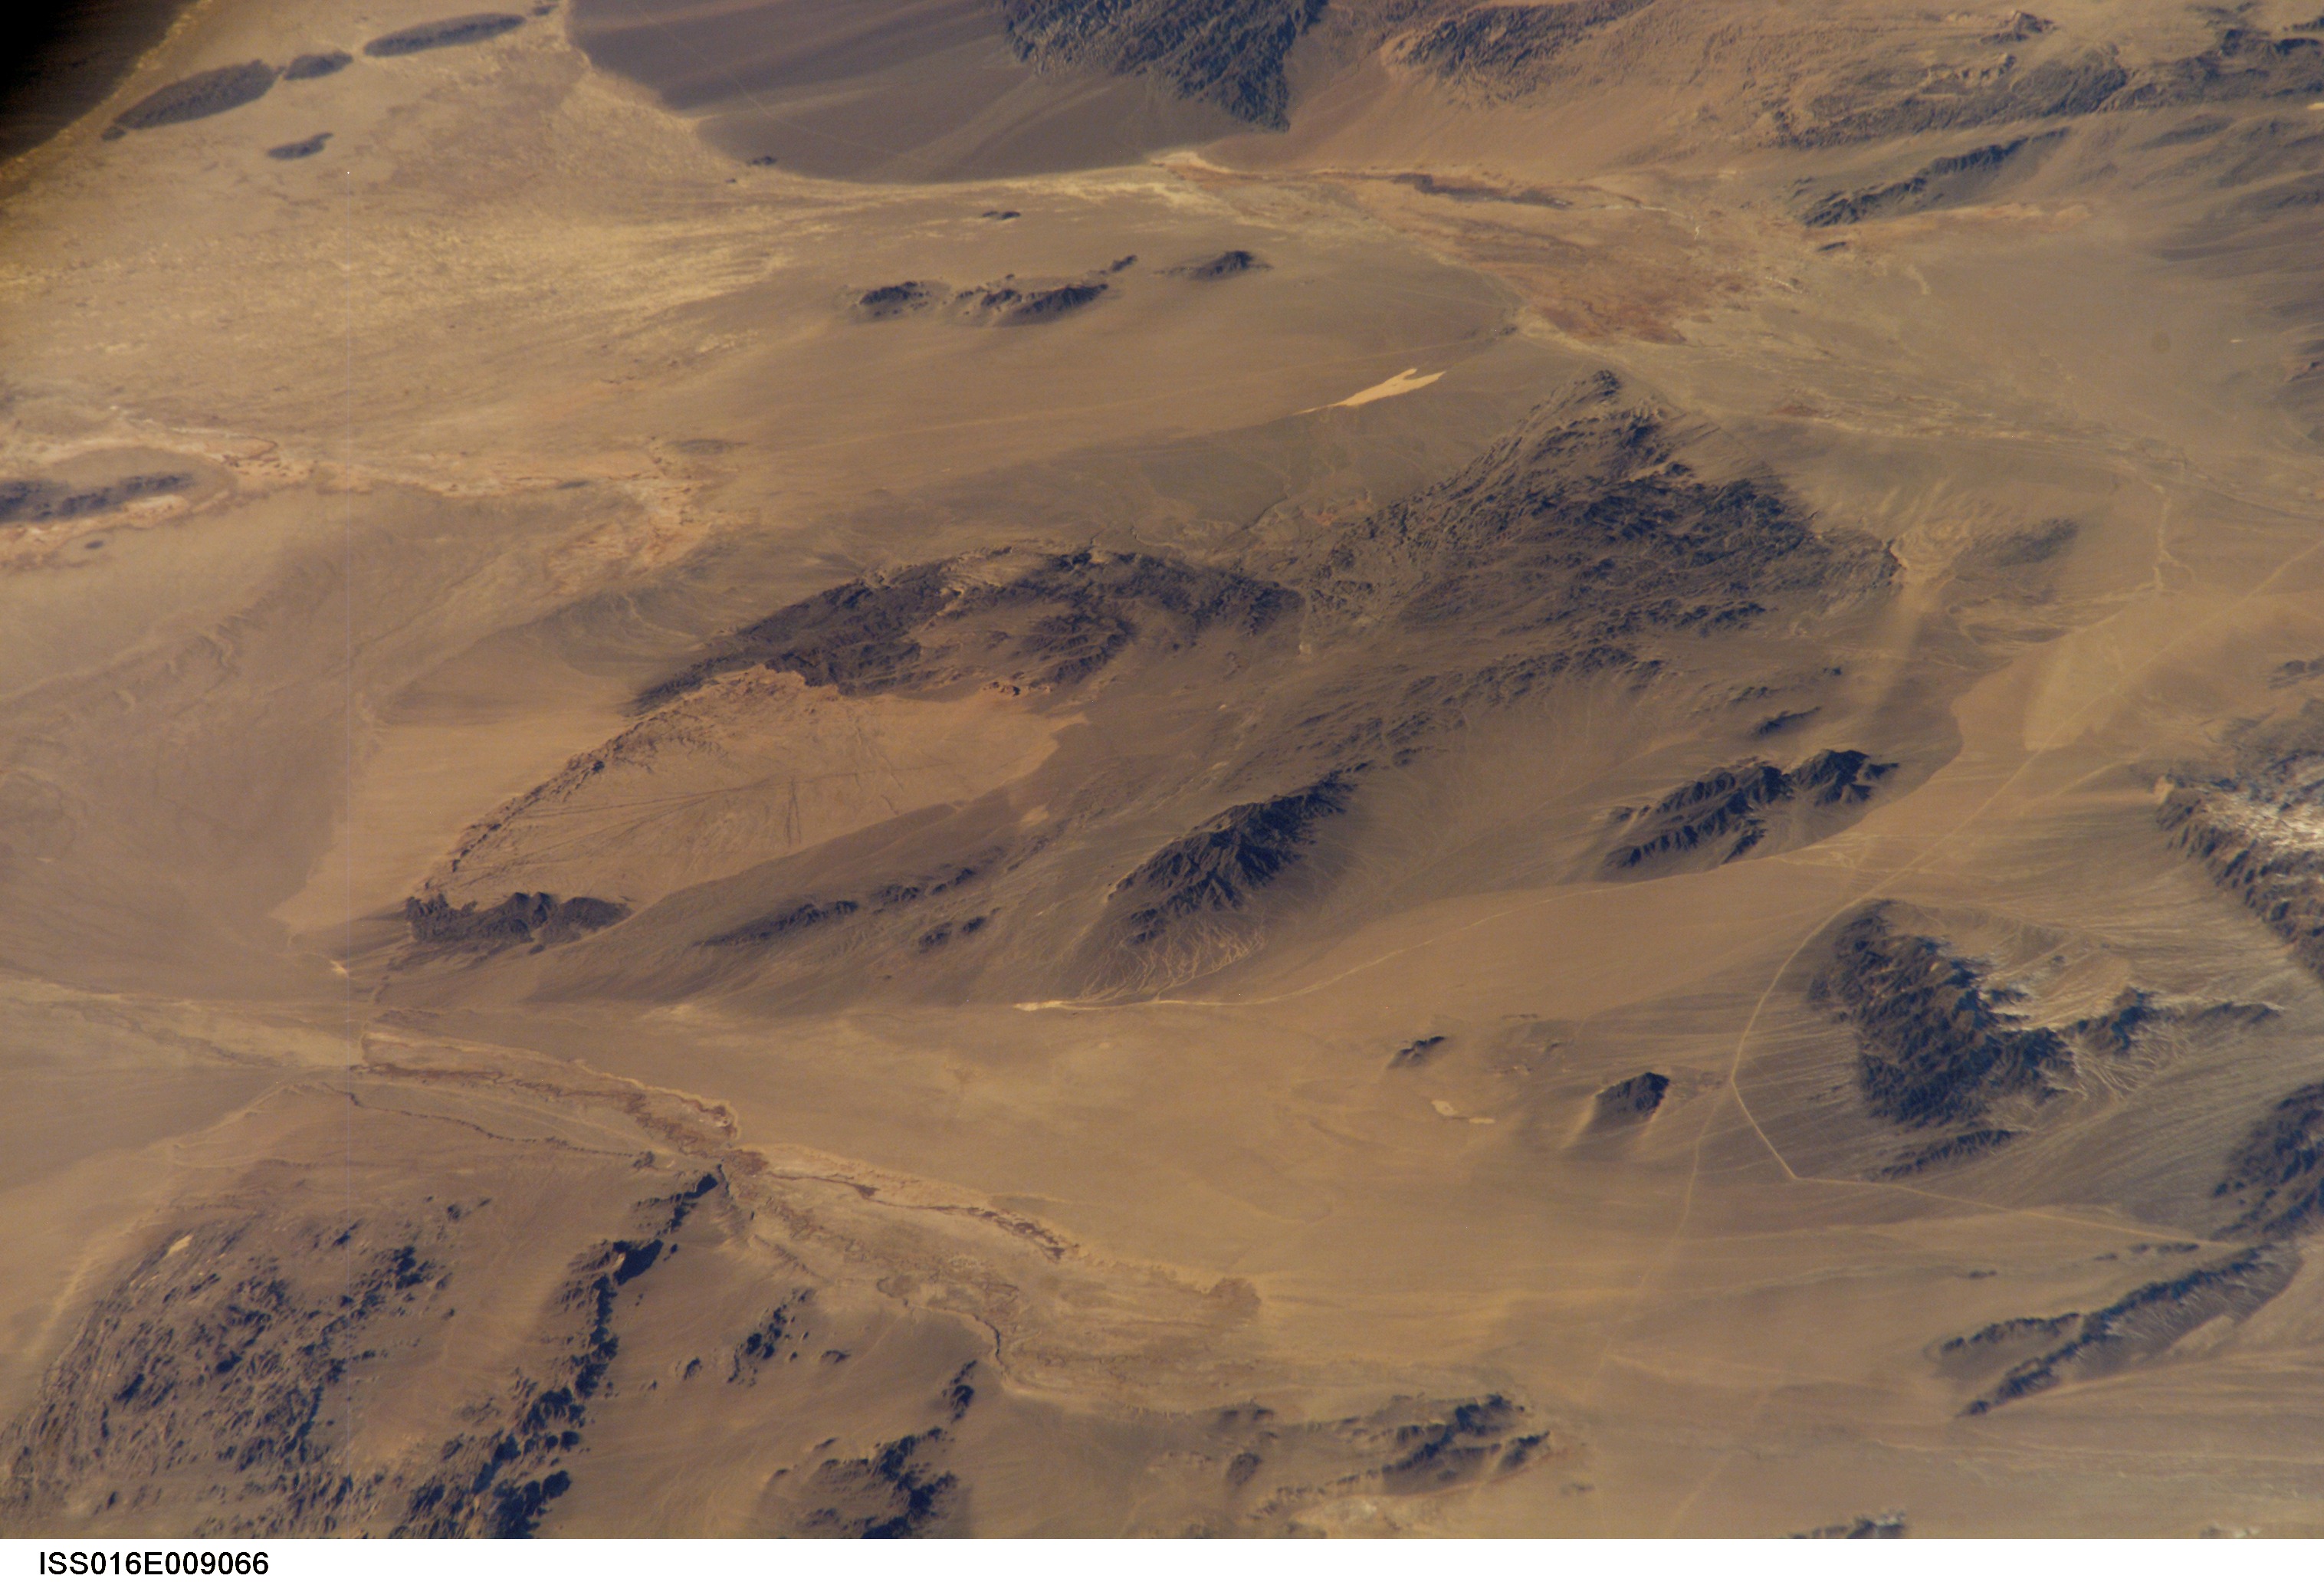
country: MONGOLIA
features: ALTAY, KHOVD PROVINCE, DESERT
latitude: 45.8
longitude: 92.0
